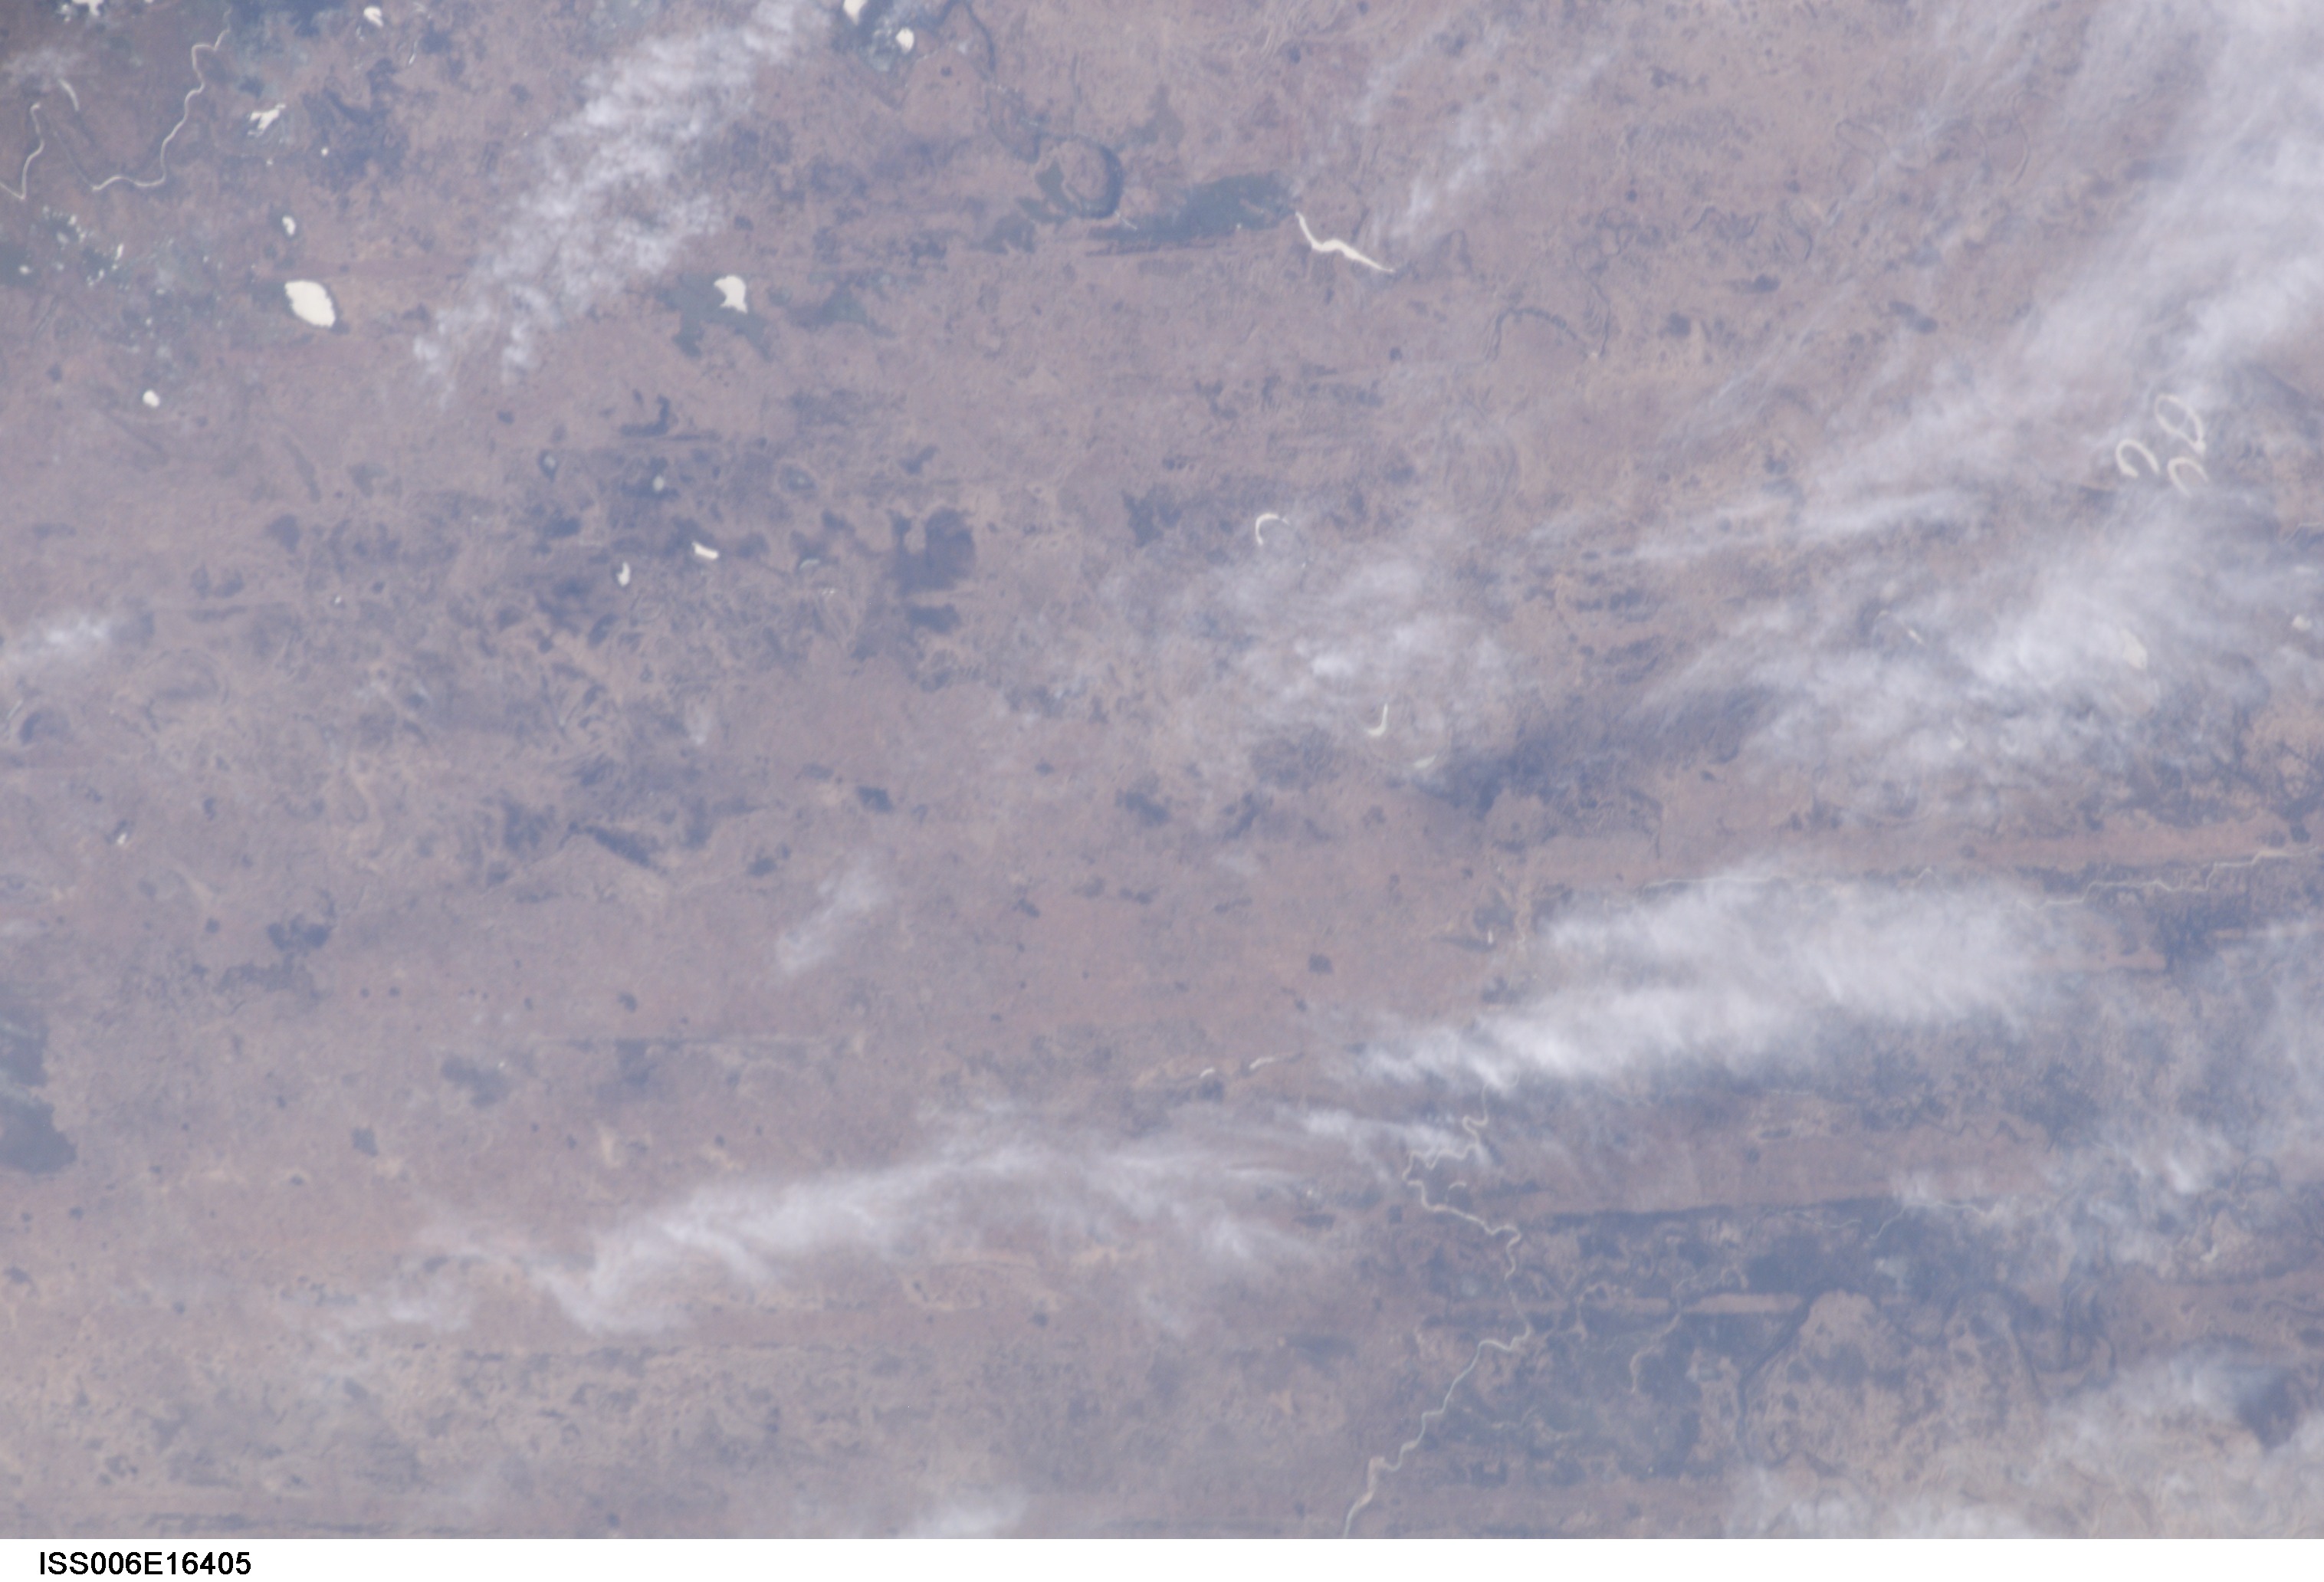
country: NIGERIA
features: KOMADUGU-GANA DRAIN., GLINT
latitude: 12.5
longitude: 11.9
